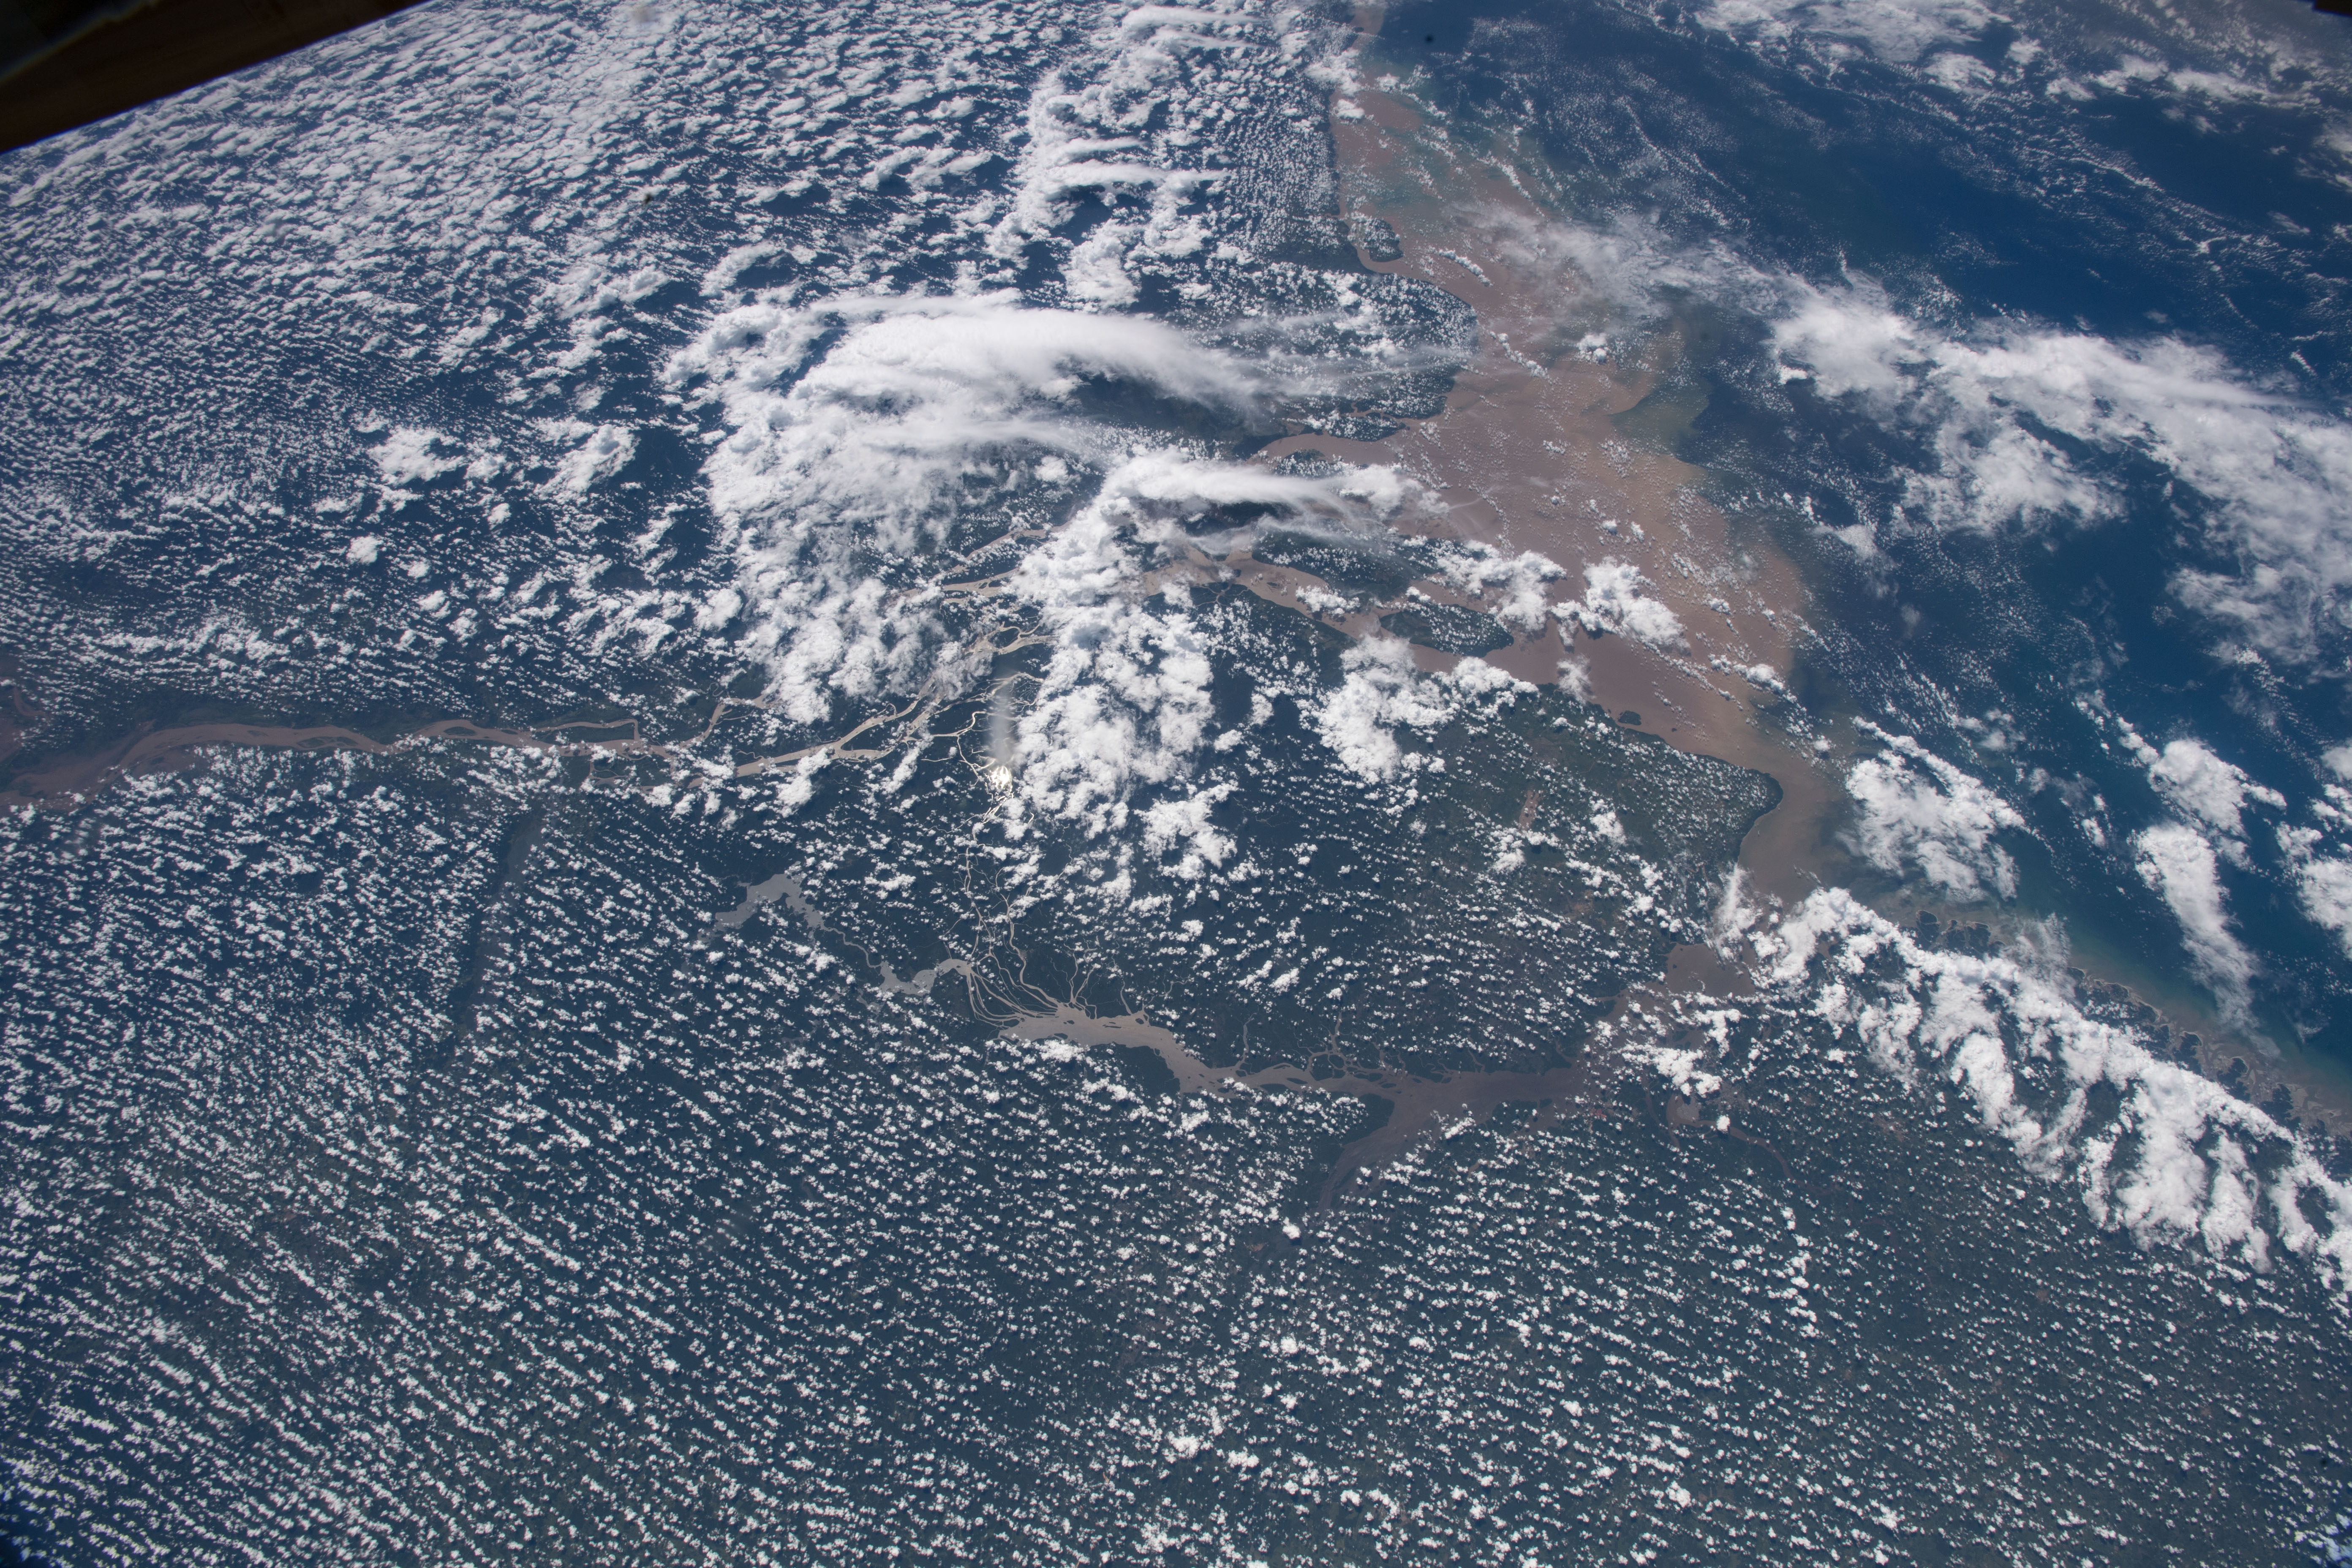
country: BRAZIL
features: MACAPA, BELEN, SANTA ROSA BAY, MARAJO BAY, AMAZONAS RAINFOREST, AMAZONAS RIVER
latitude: -1.0
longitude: -50.2
